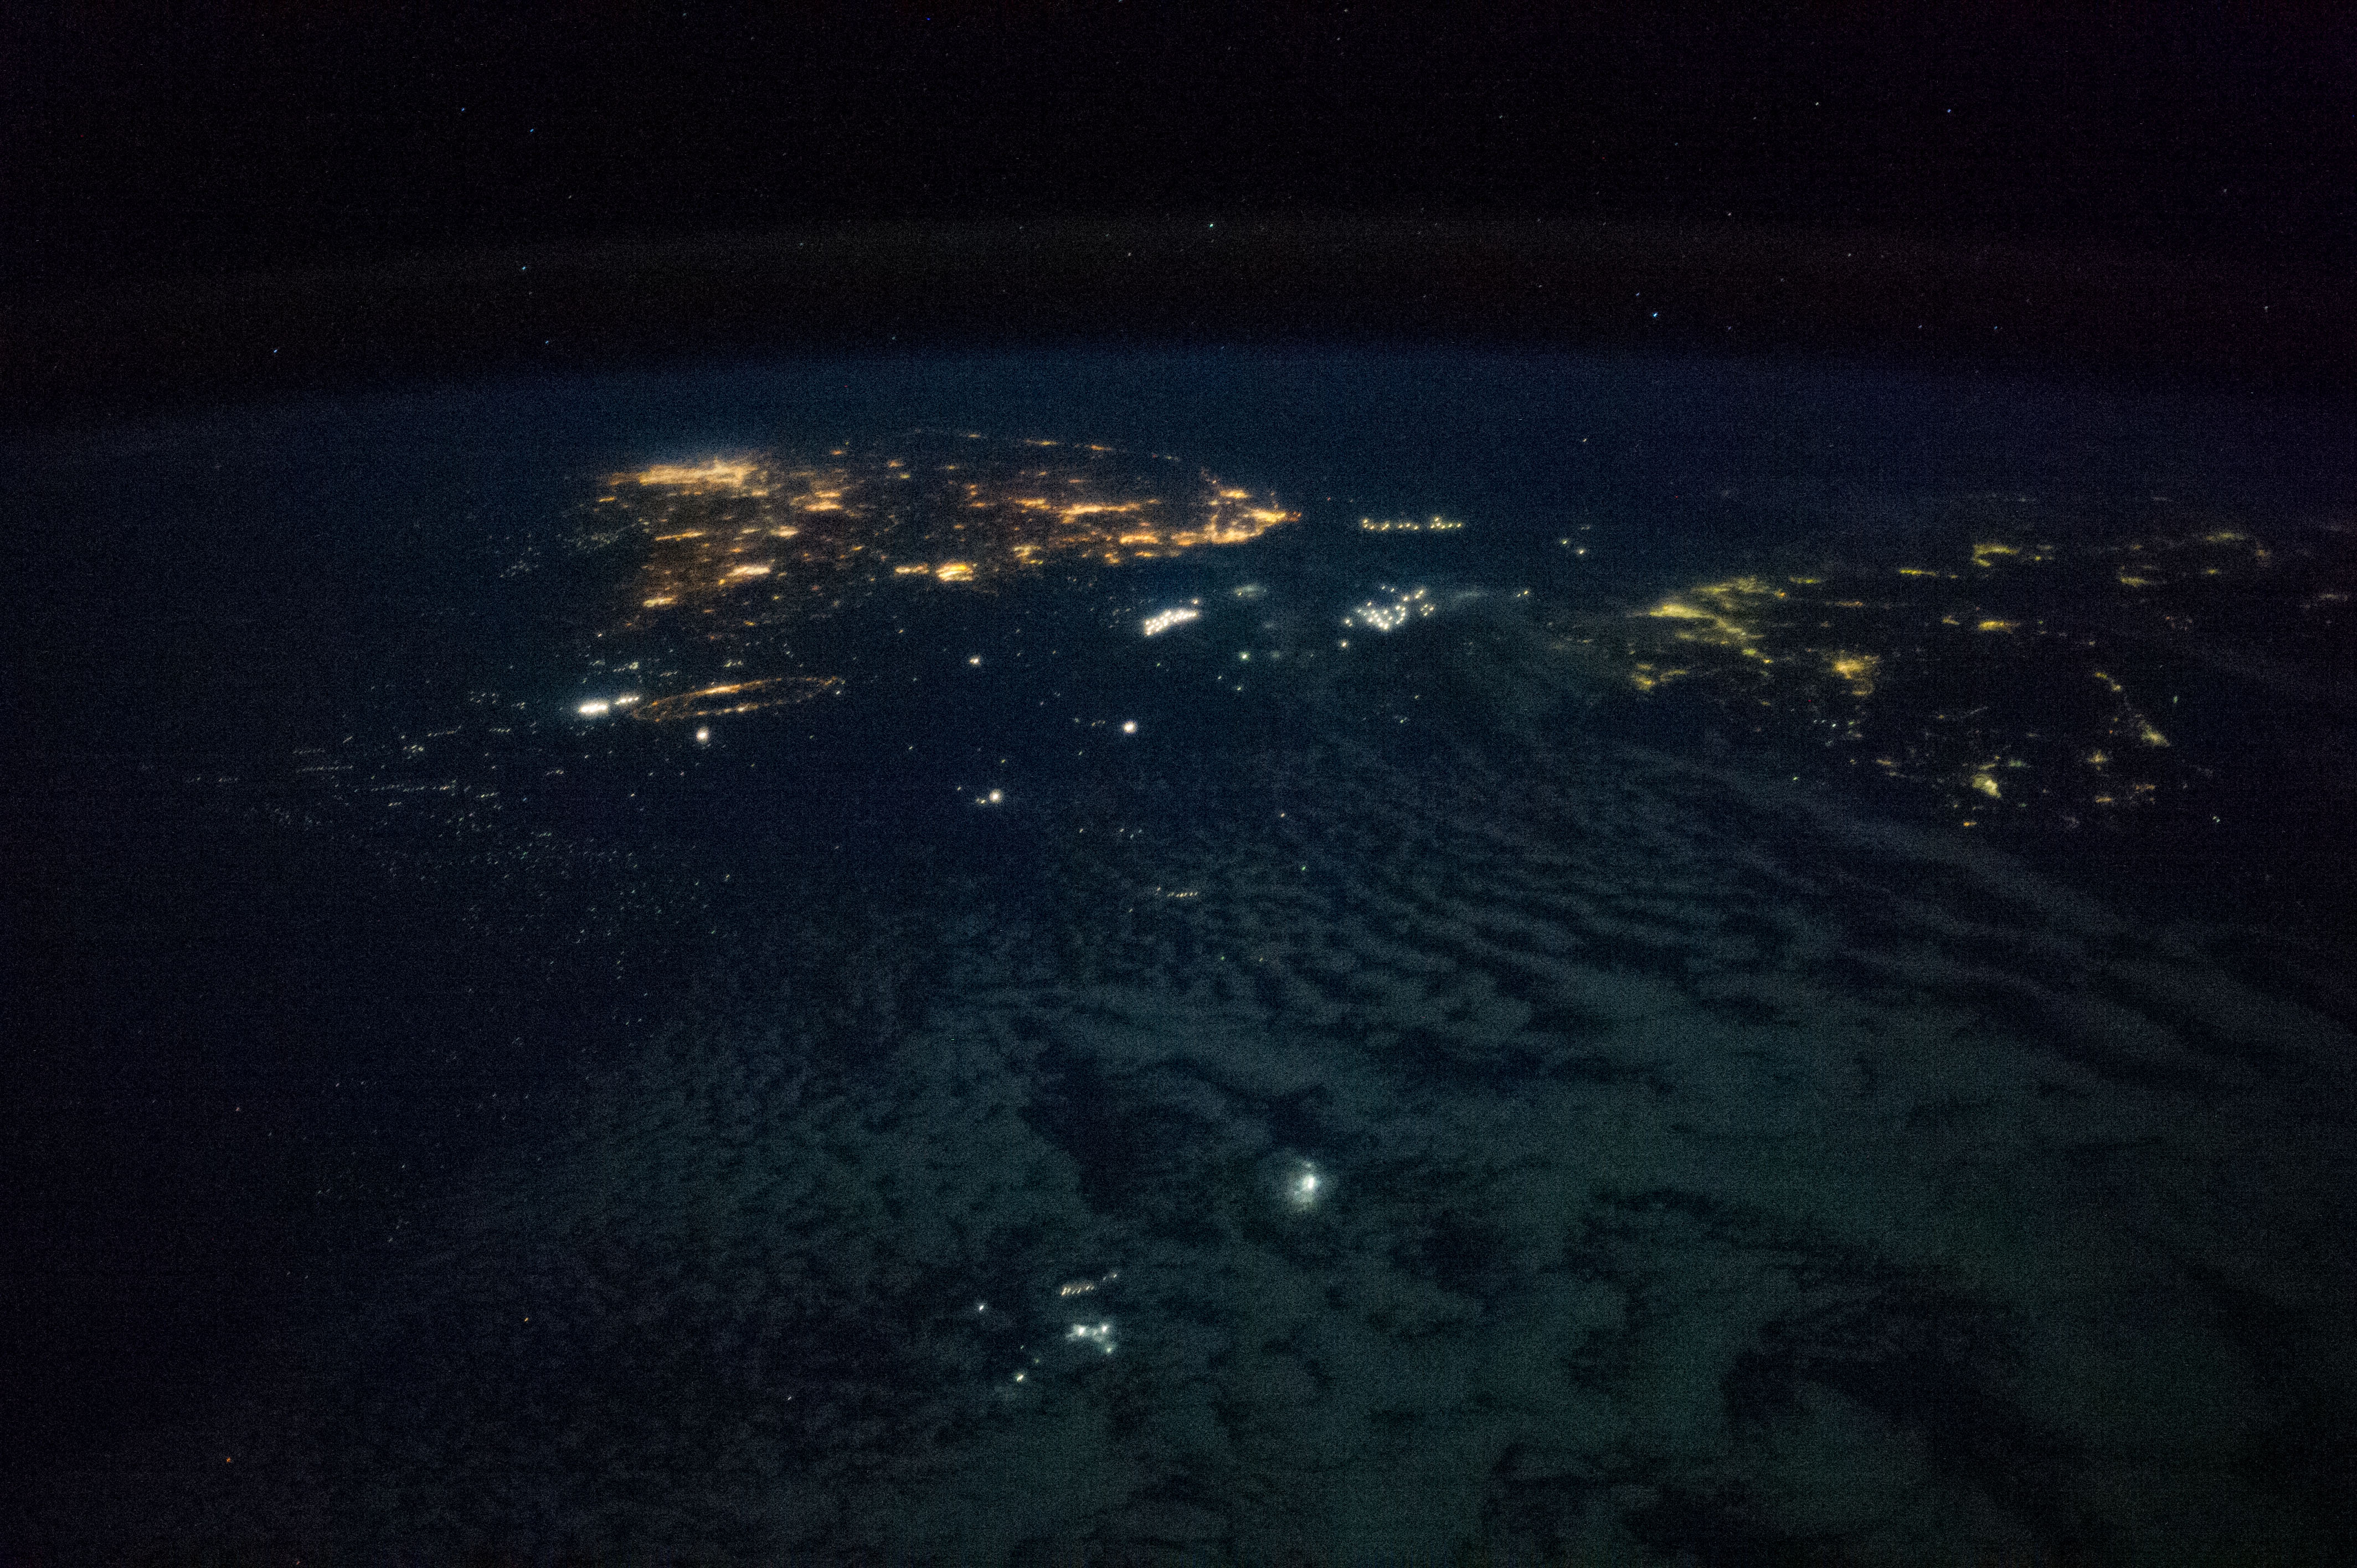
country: JAPAN
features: AT NIGHT, EAST CHINA SEA, COAST, JEJU CITY, NAGASAKI CITY, CHIRI-SAN MOUNTAIN
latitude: 32.3
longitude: 127.9
